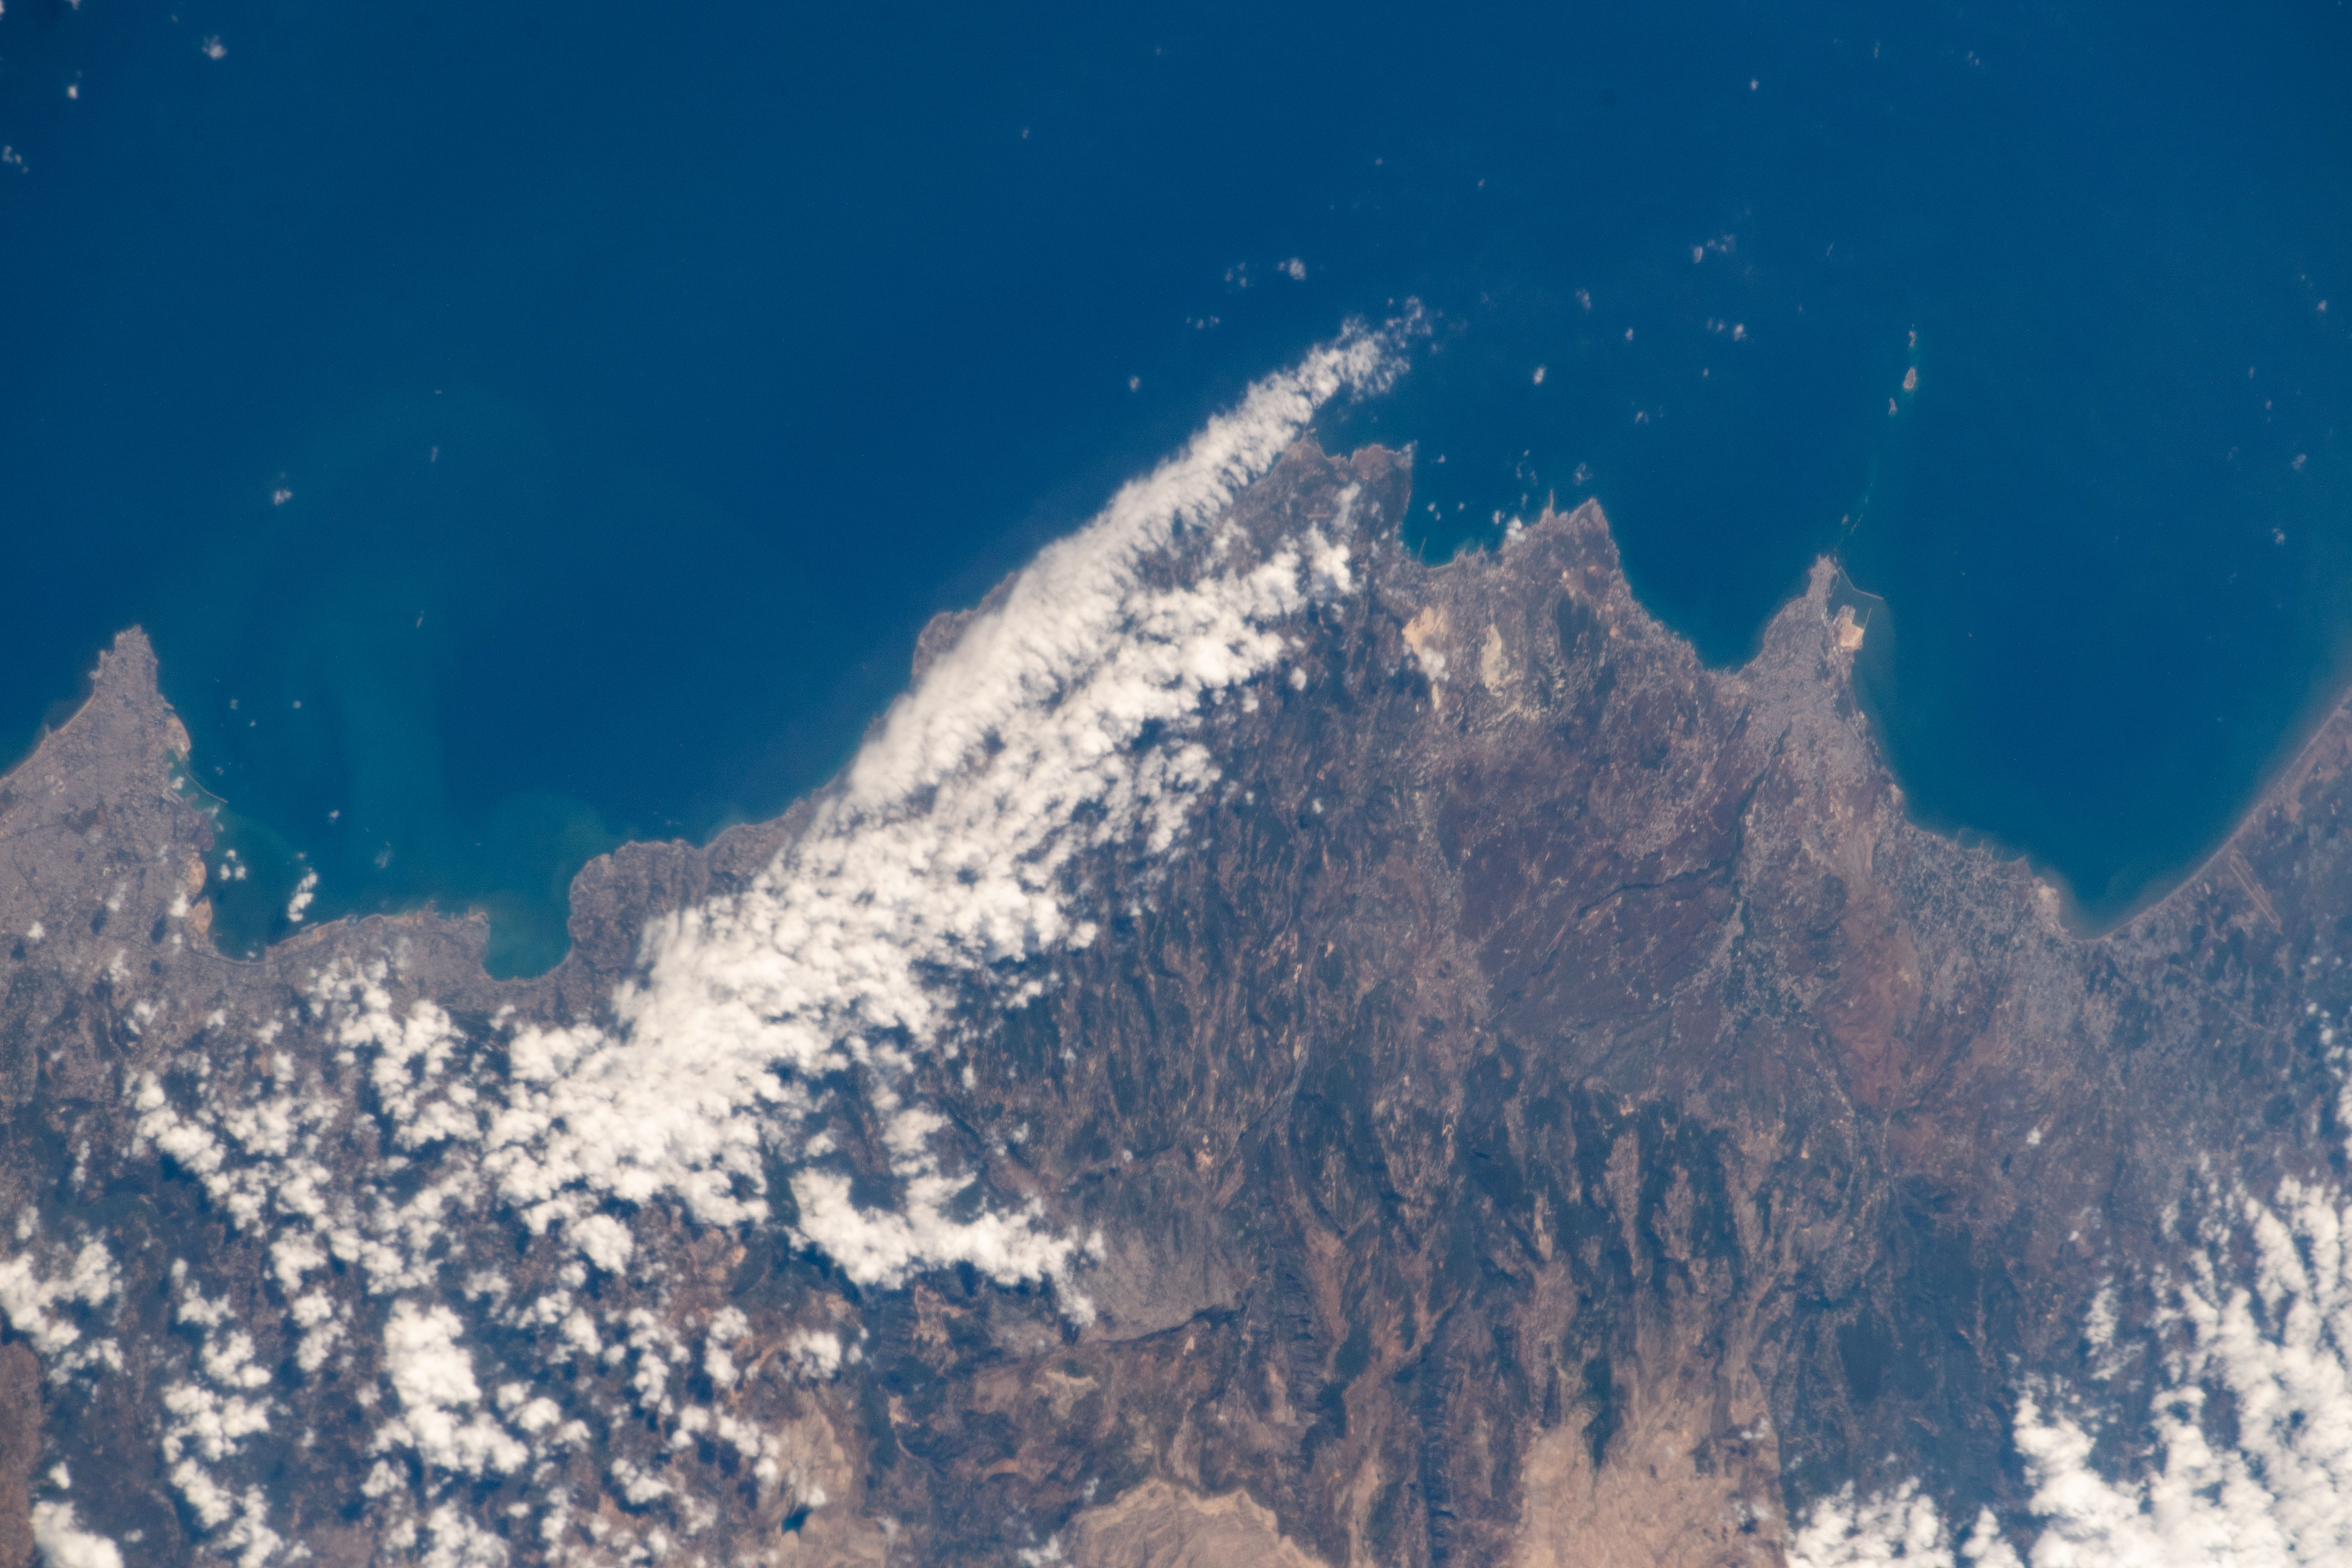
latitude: 34.2
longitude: 35.8
